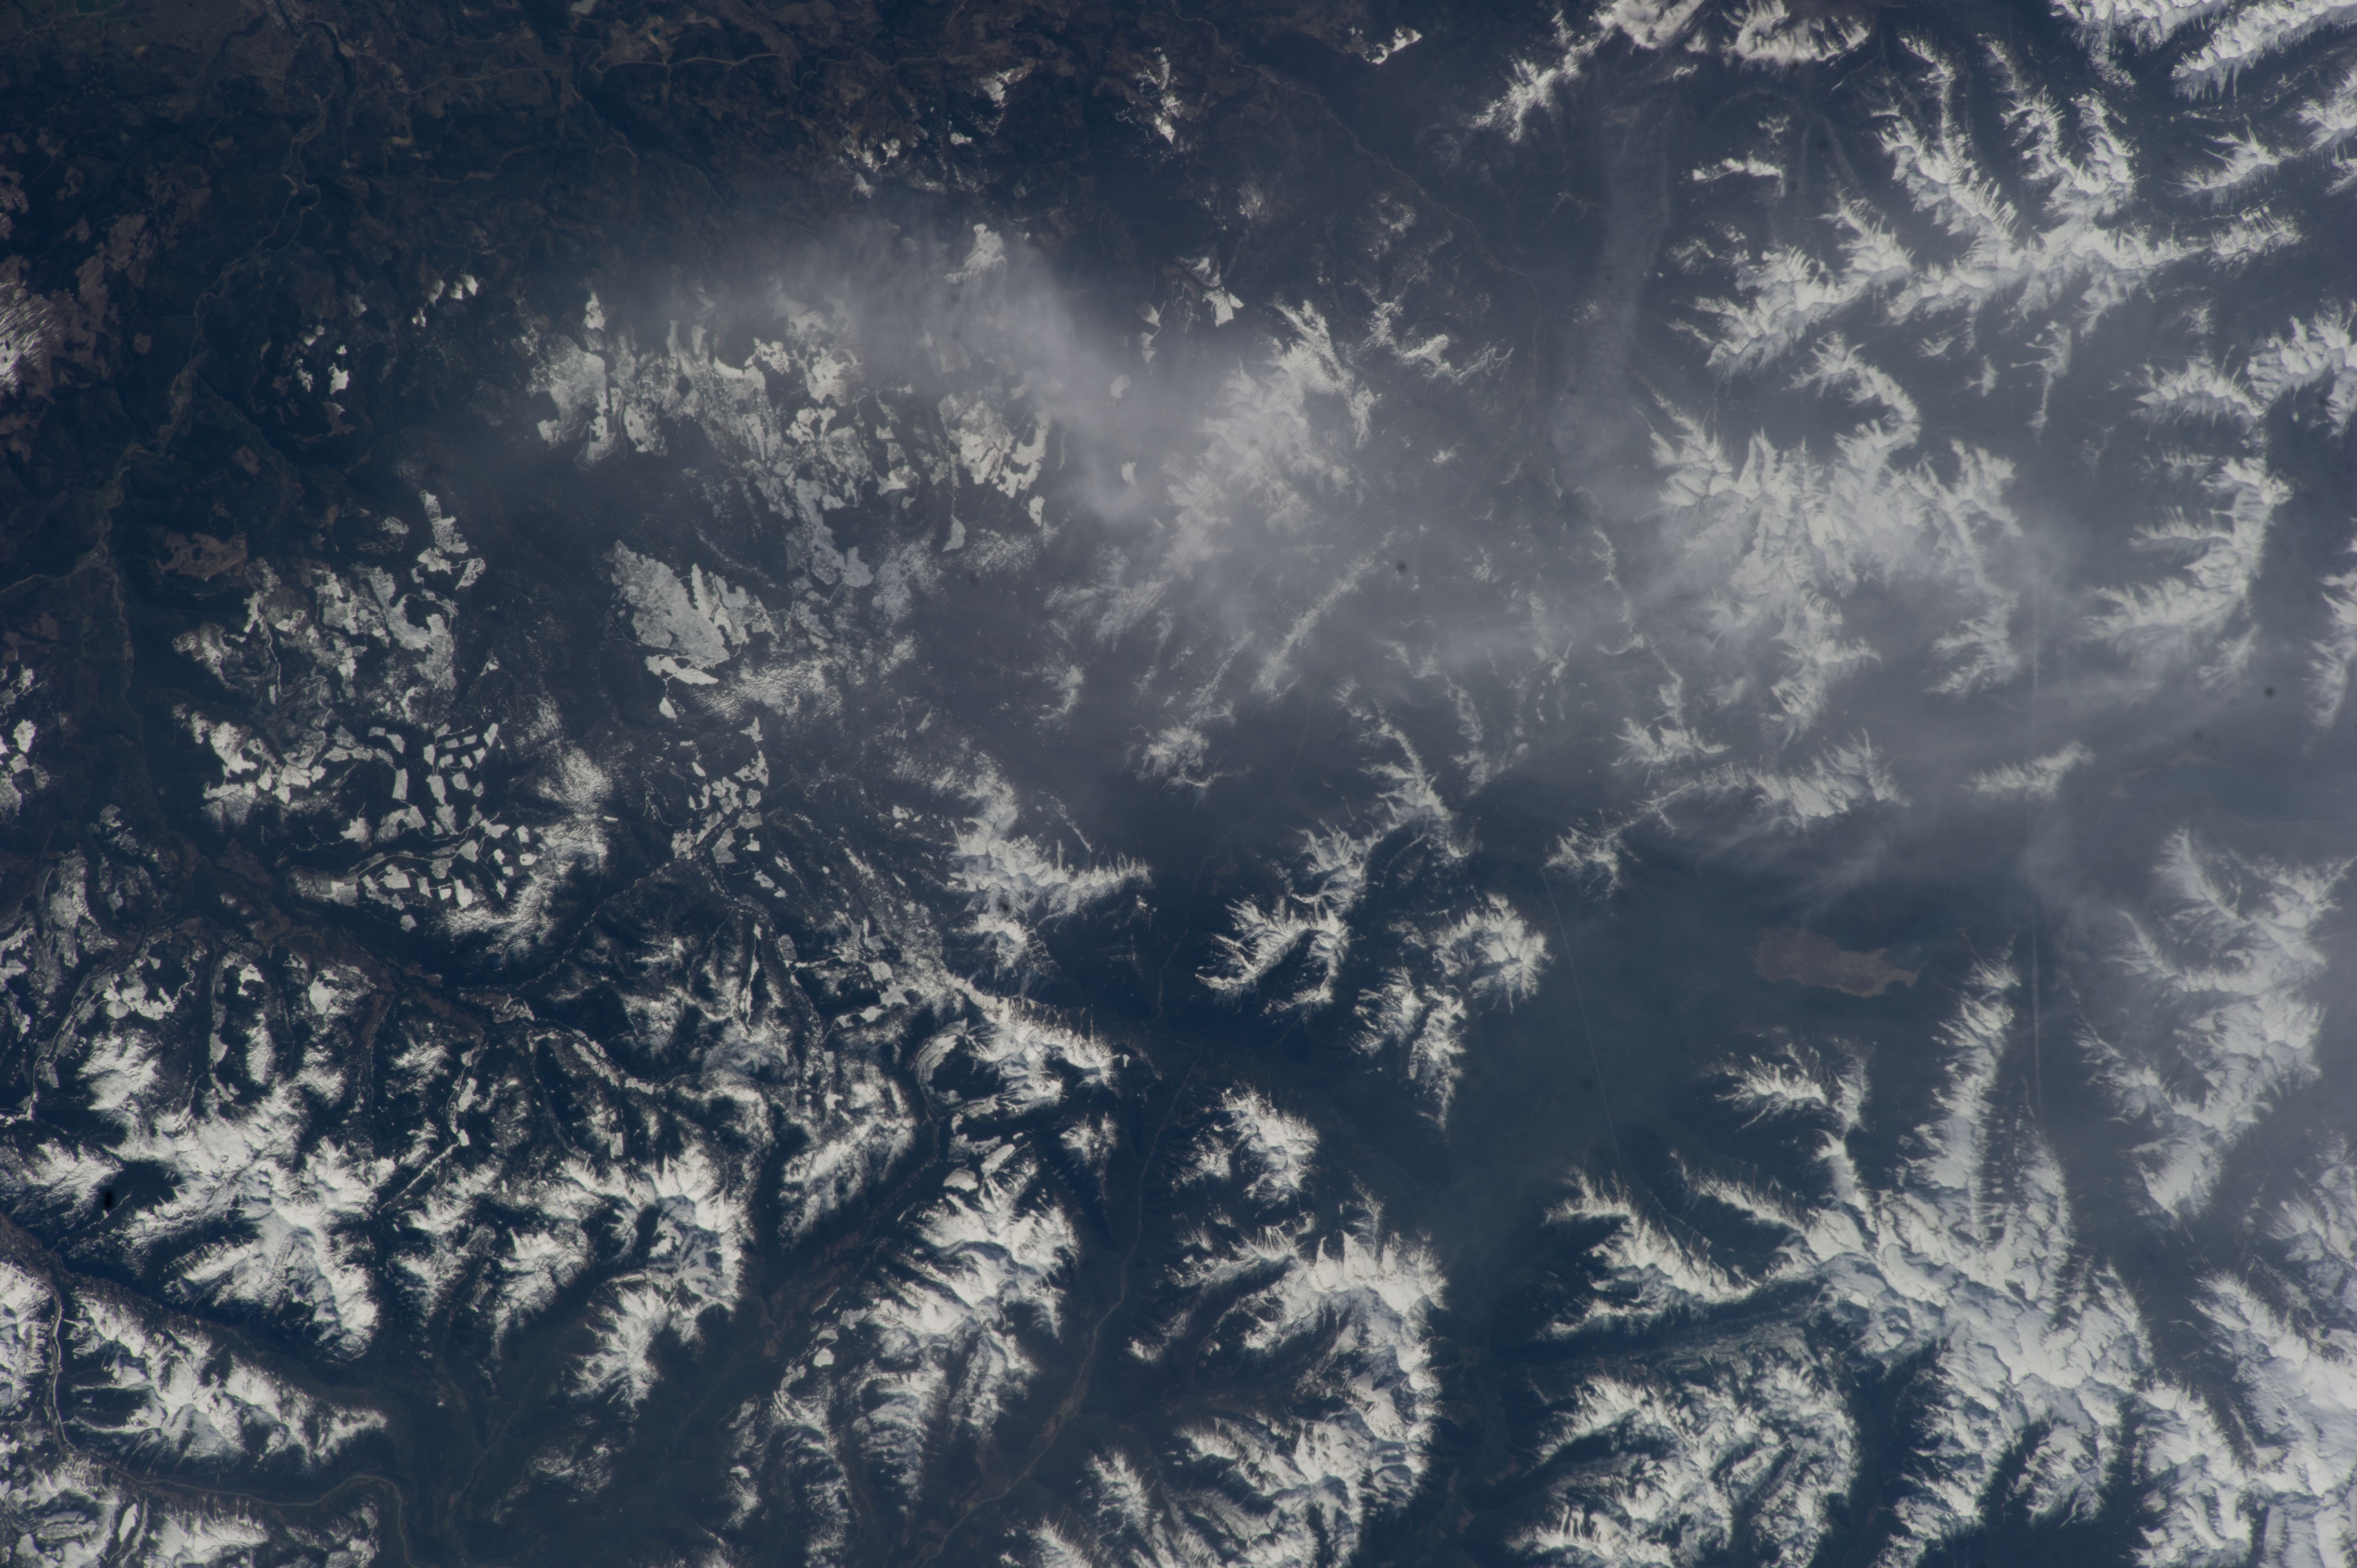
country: CANADA-BC
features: SILVERTIP MOUNTAIN AREA, MTS., SNOW, FOR., CLEAR CUTS, FRASER R. DRAIN.
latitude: 49.2
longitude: -121.0
